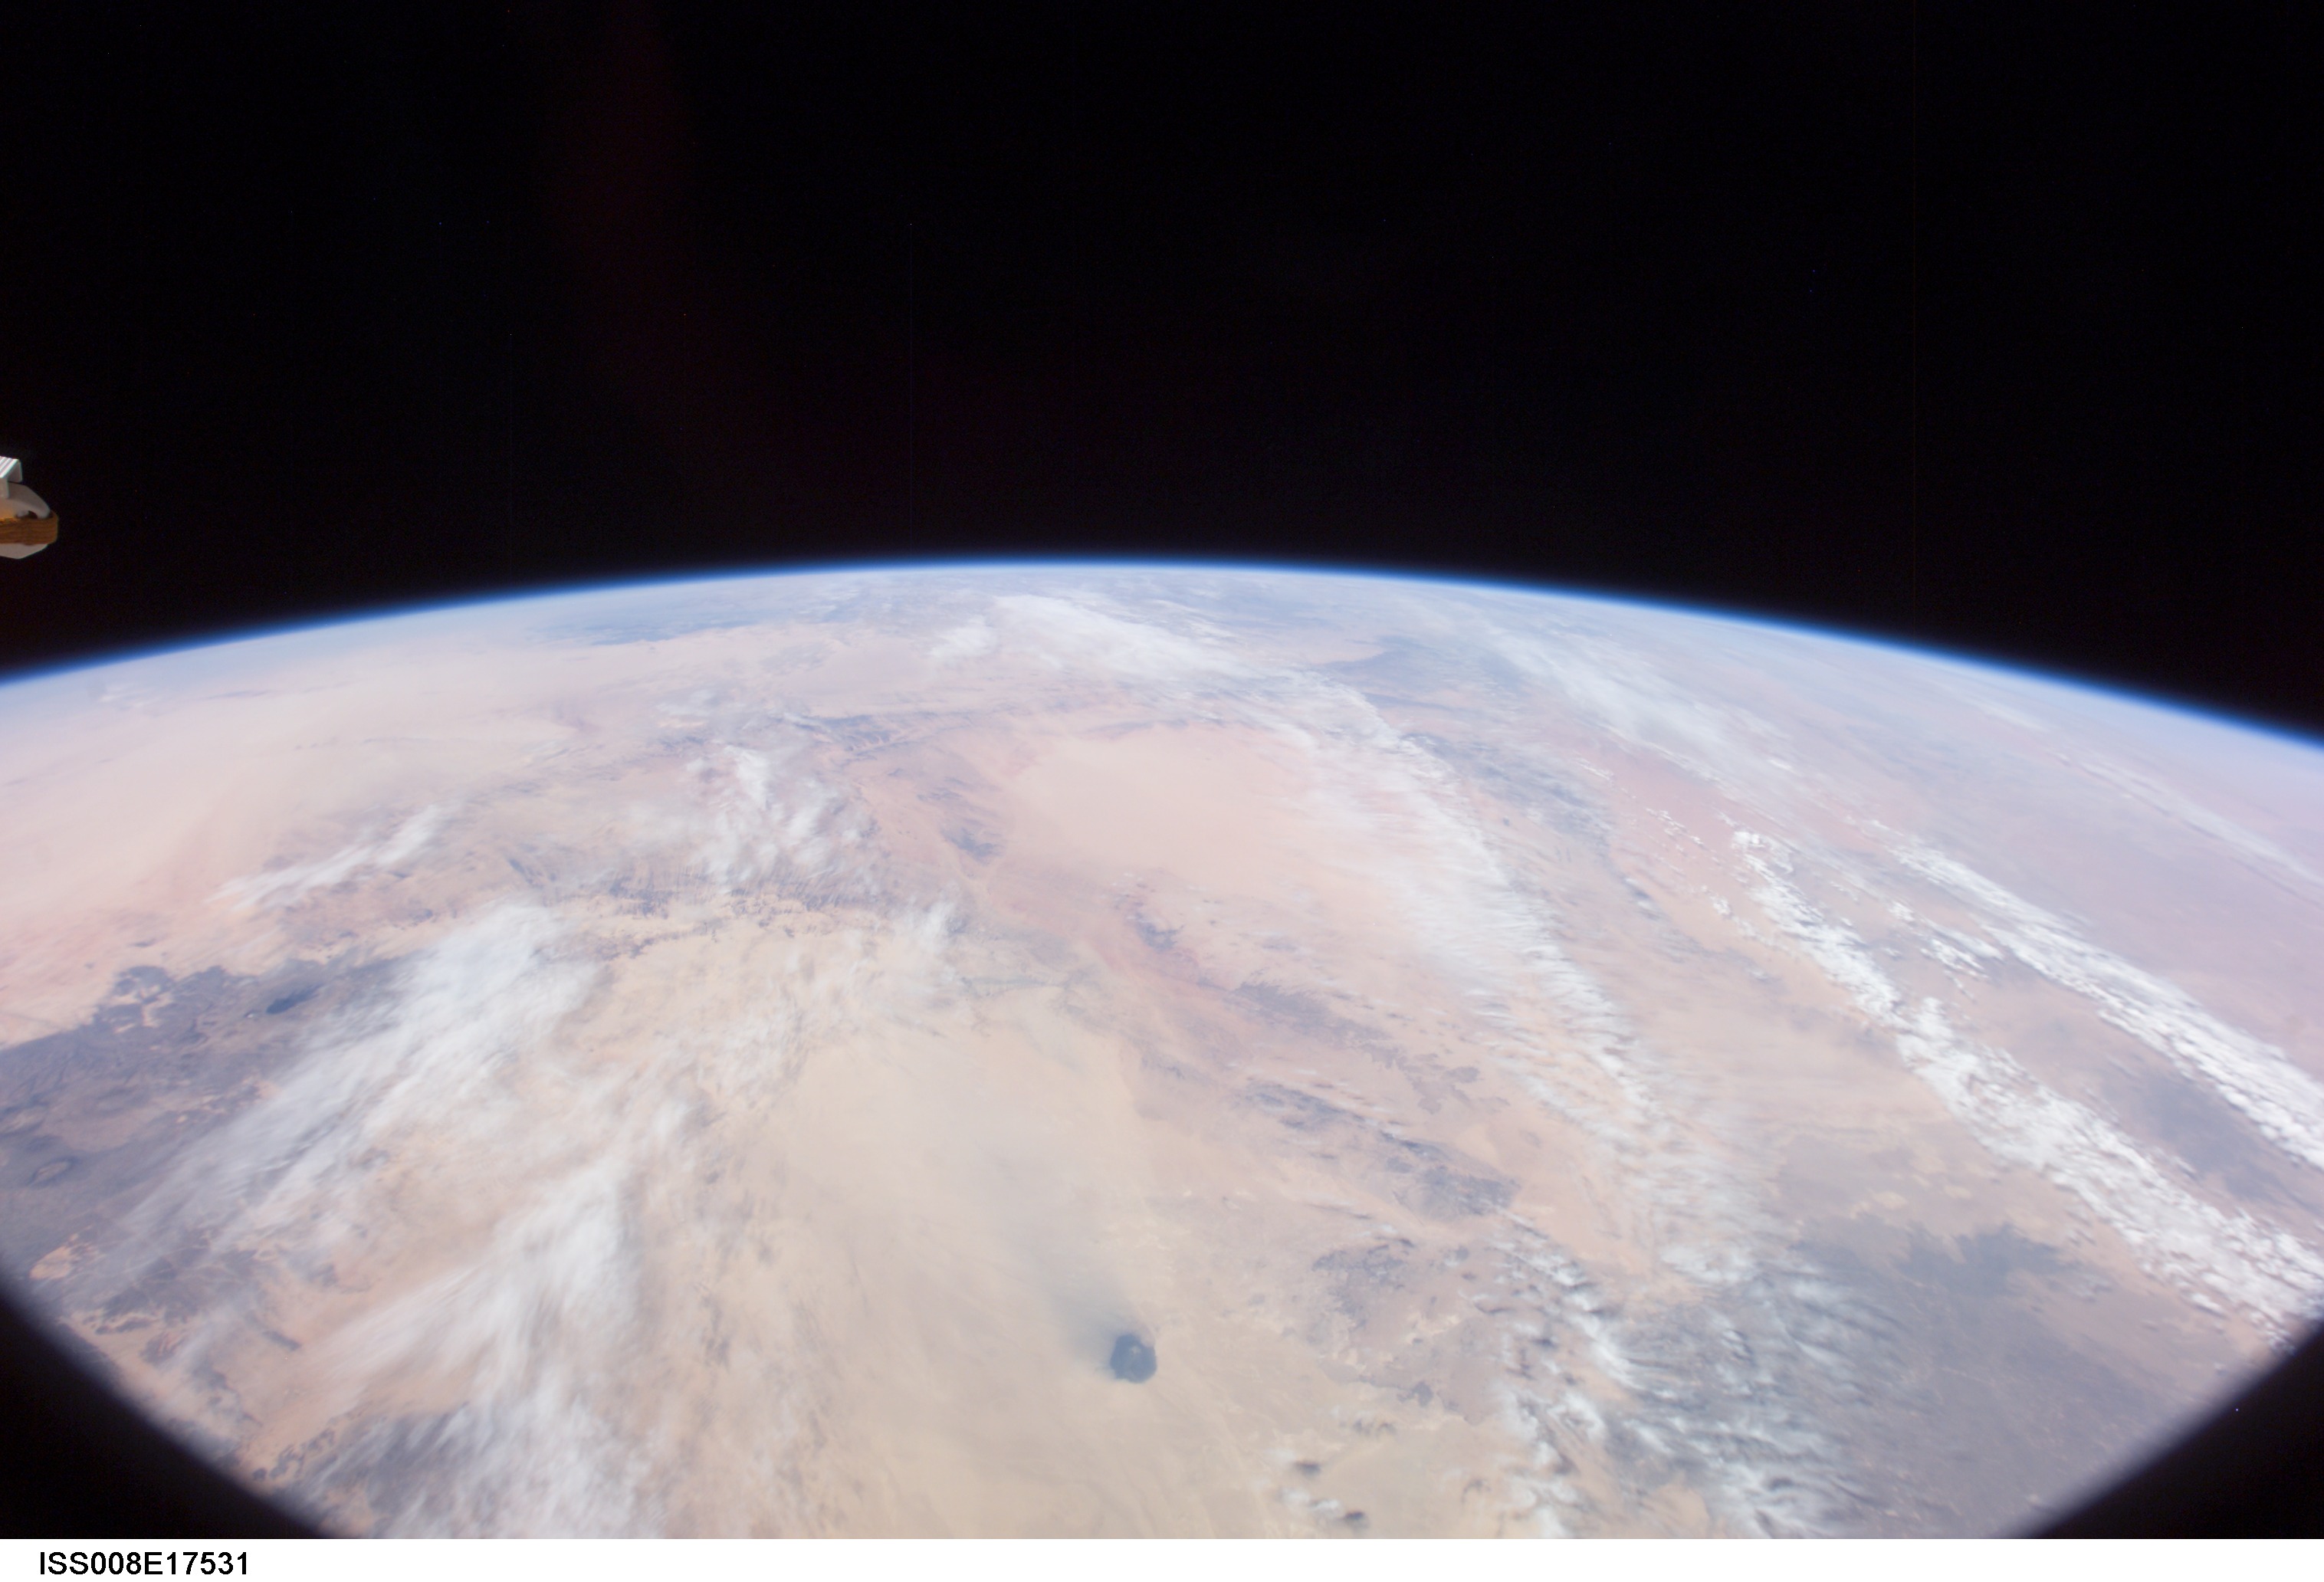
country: LIBYA
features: SAHARA DES., TIBESTI MTS., ATMOSPHERIC LIMB
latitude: 24.5
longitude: 16.0
